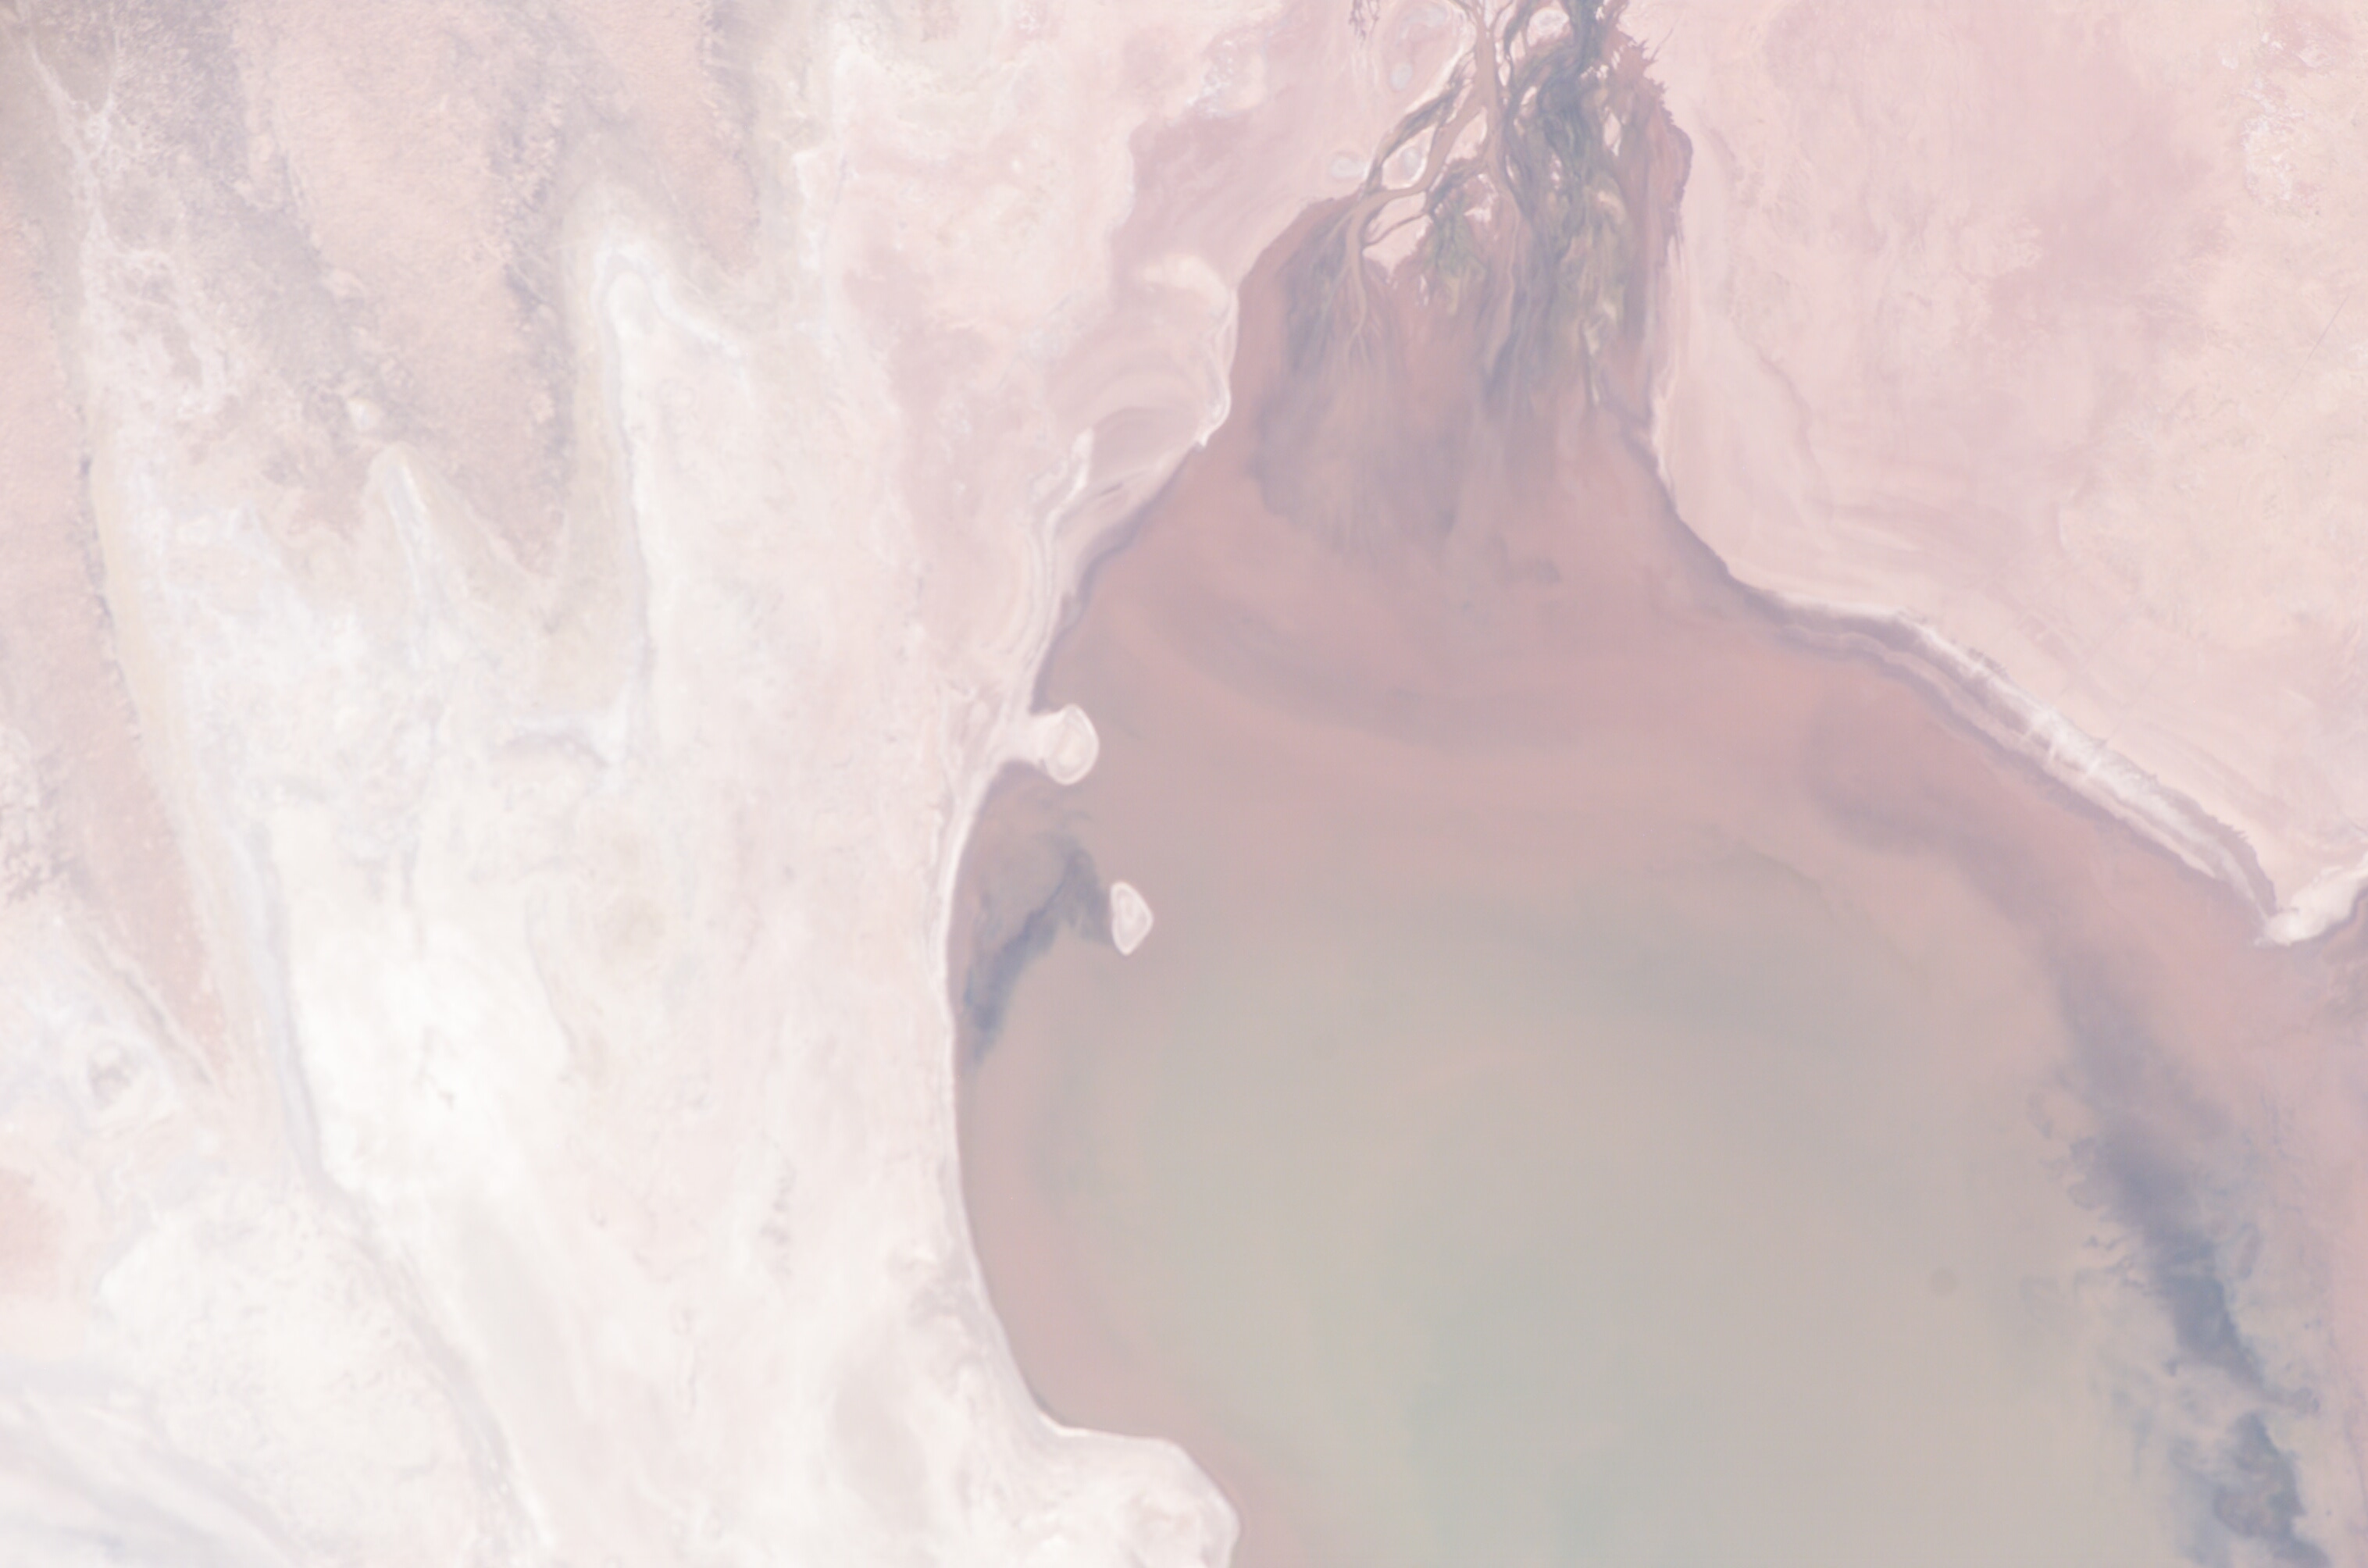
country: BOLIVIA
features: L. POOPO, SHORELINES
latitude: -18.6
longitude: -67.3
